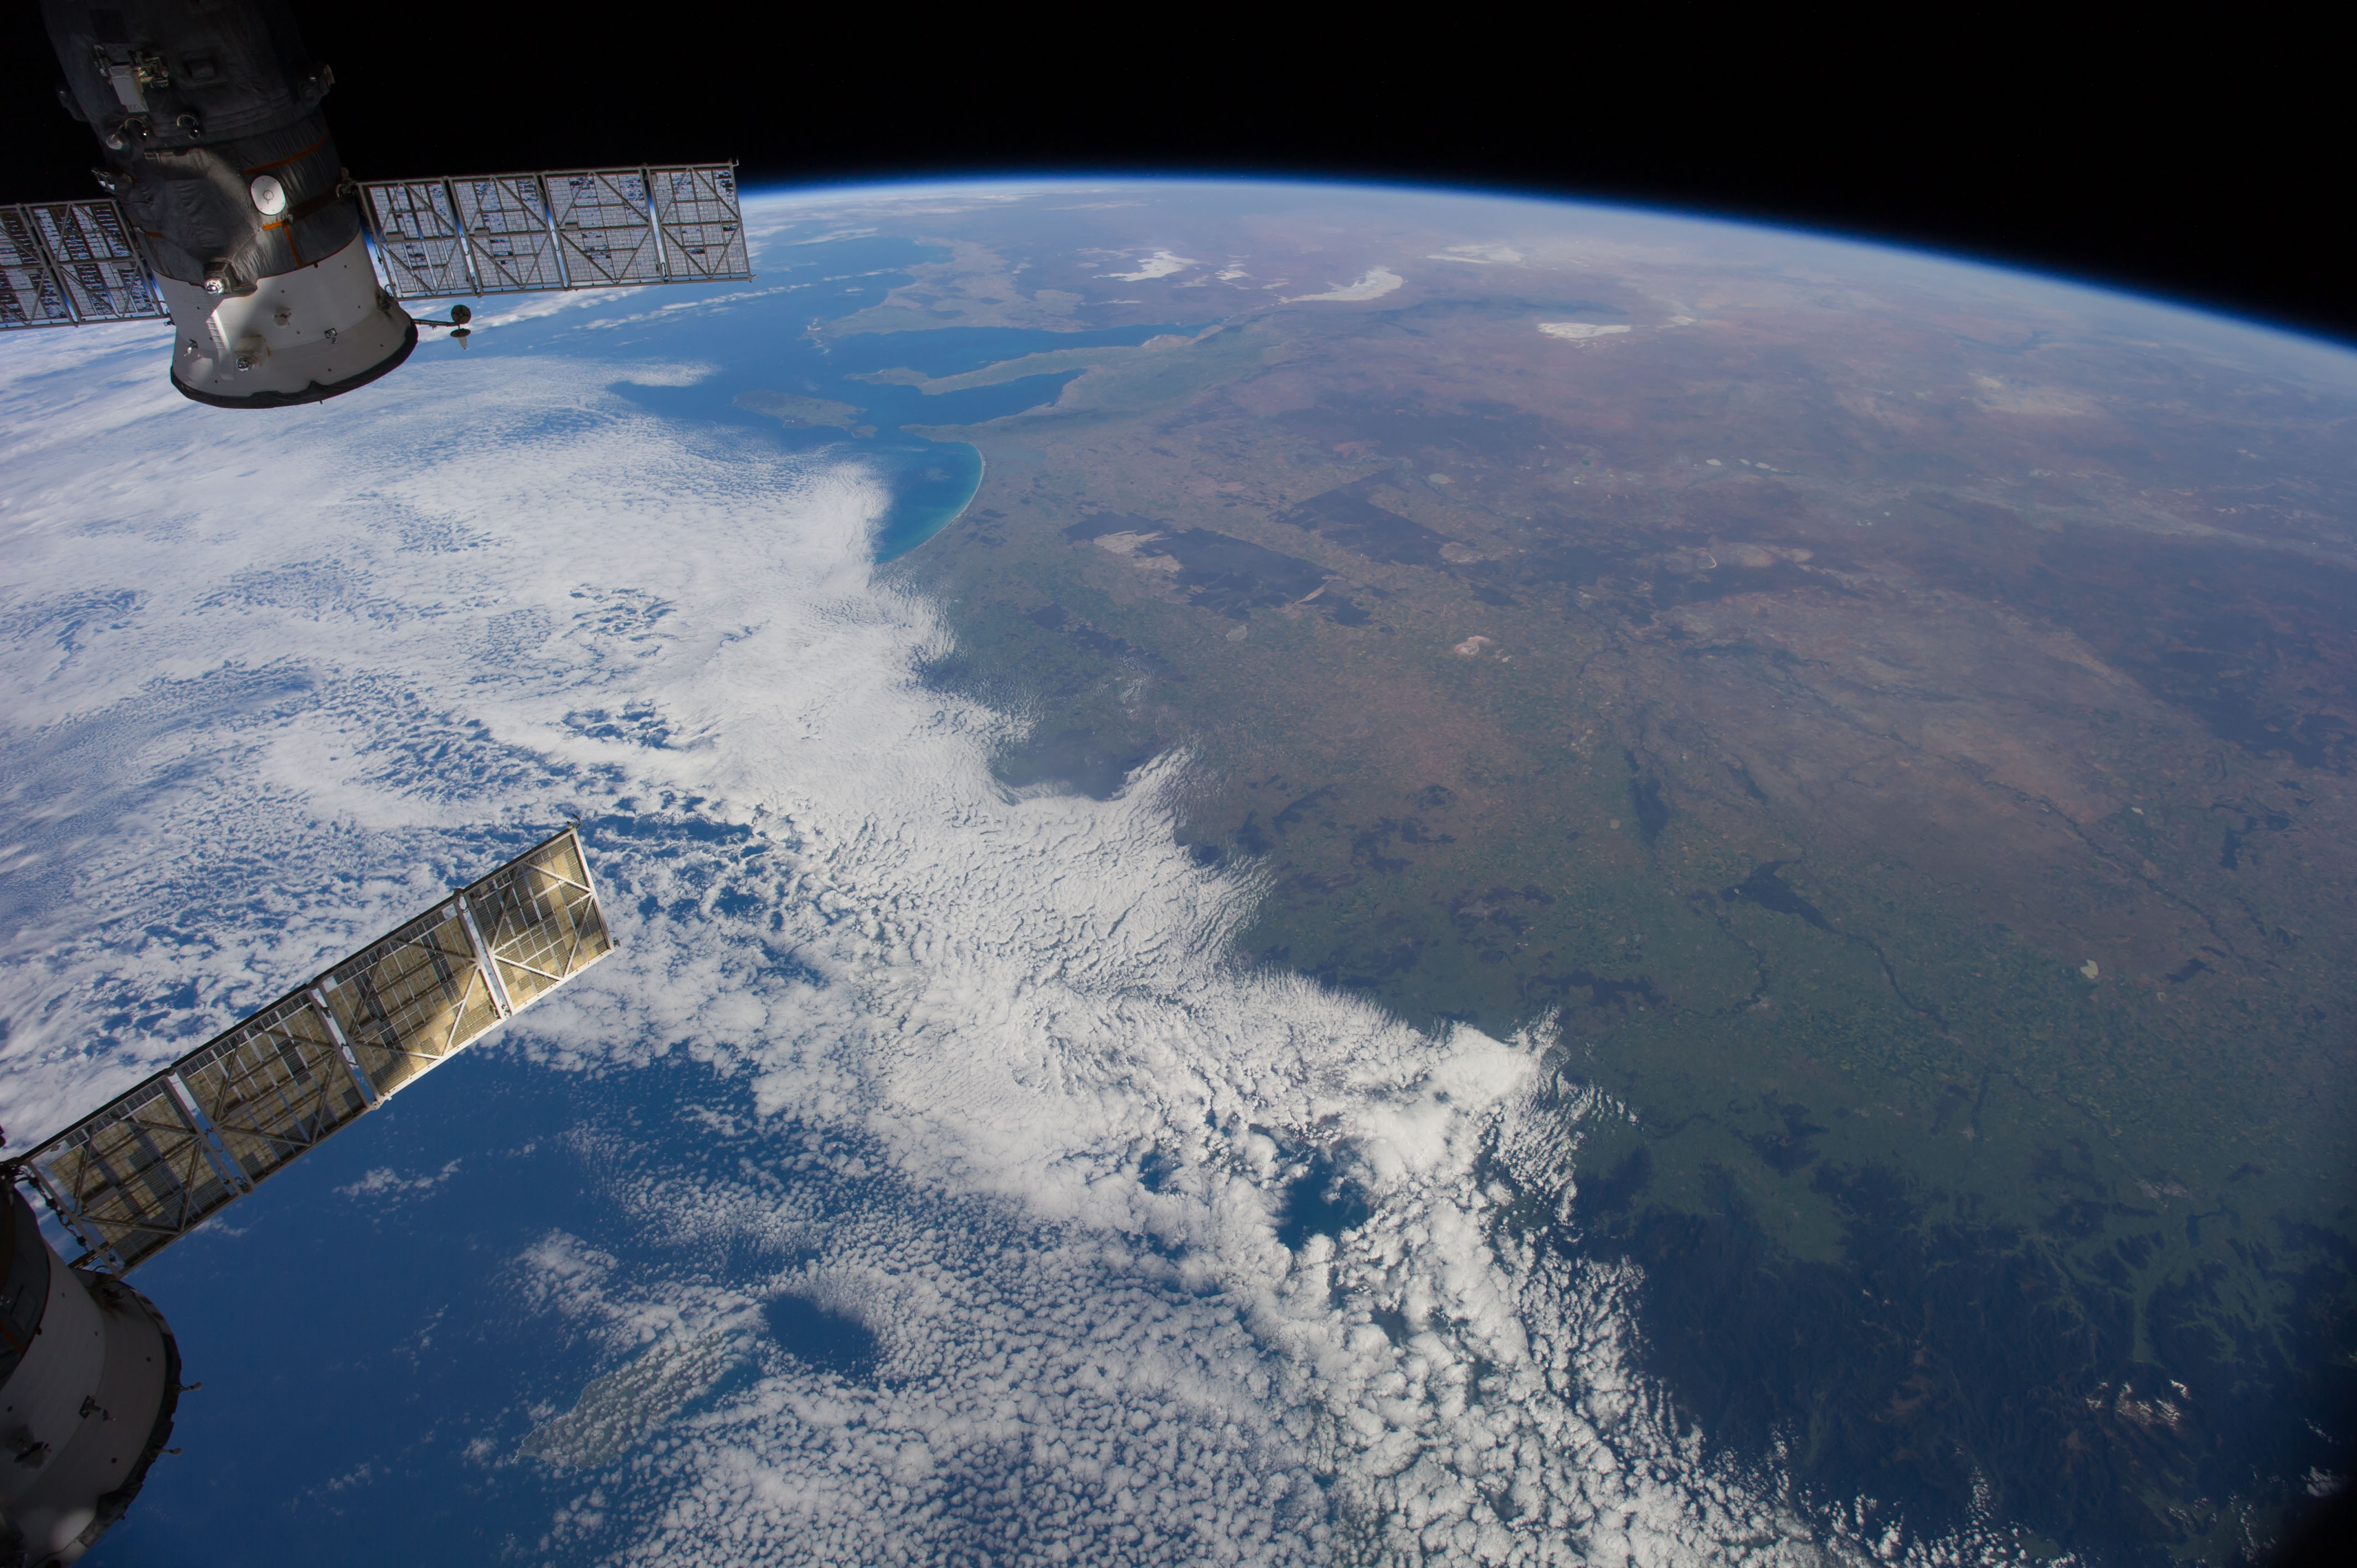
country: AUSTRALIA-V
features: MURRAY R., MURRUMBIDGEE R., G. ST VINCENT, SPENCER G., KANGAROO I., L. TORRENS, L. FROME, STRZELECKI DES., FLINDERS RA., L. HINDMARSH, INDIAN O.
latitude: -37.5
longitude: 143.0
